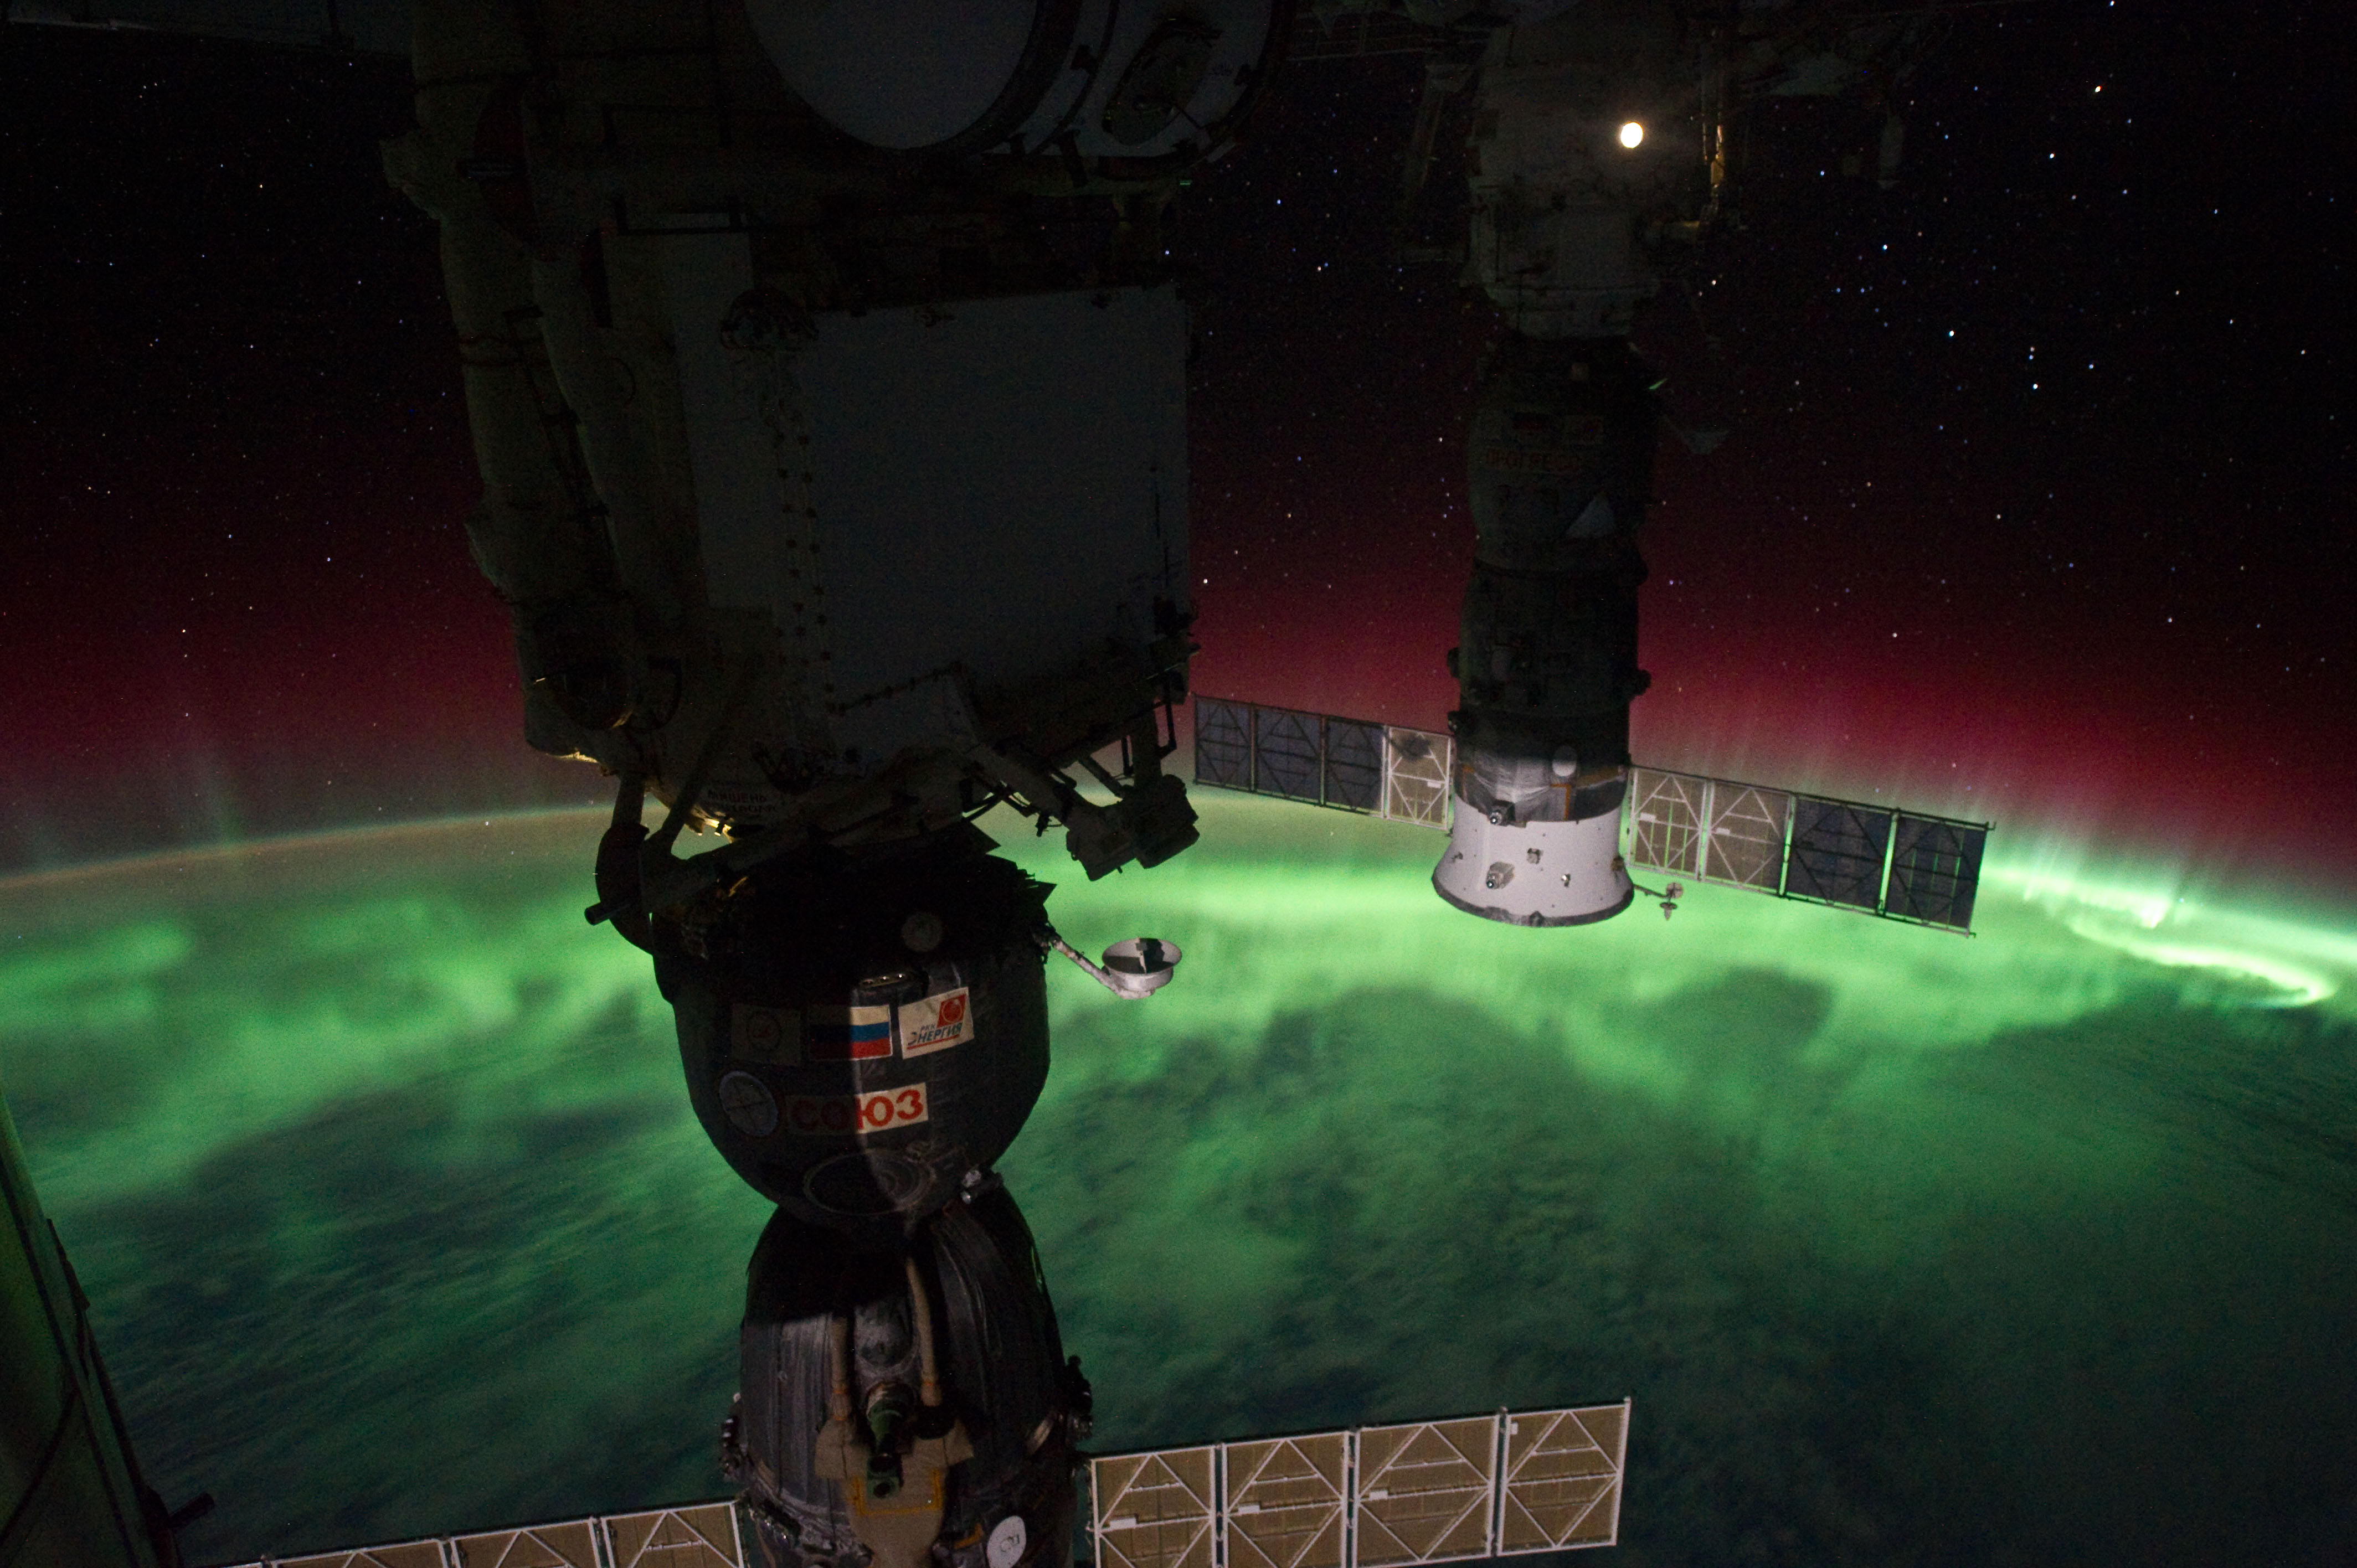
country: AURORA
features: AURORA AUSTRALIS OVER S. TASMAN SEA, SOYUZ, PROGRESS
